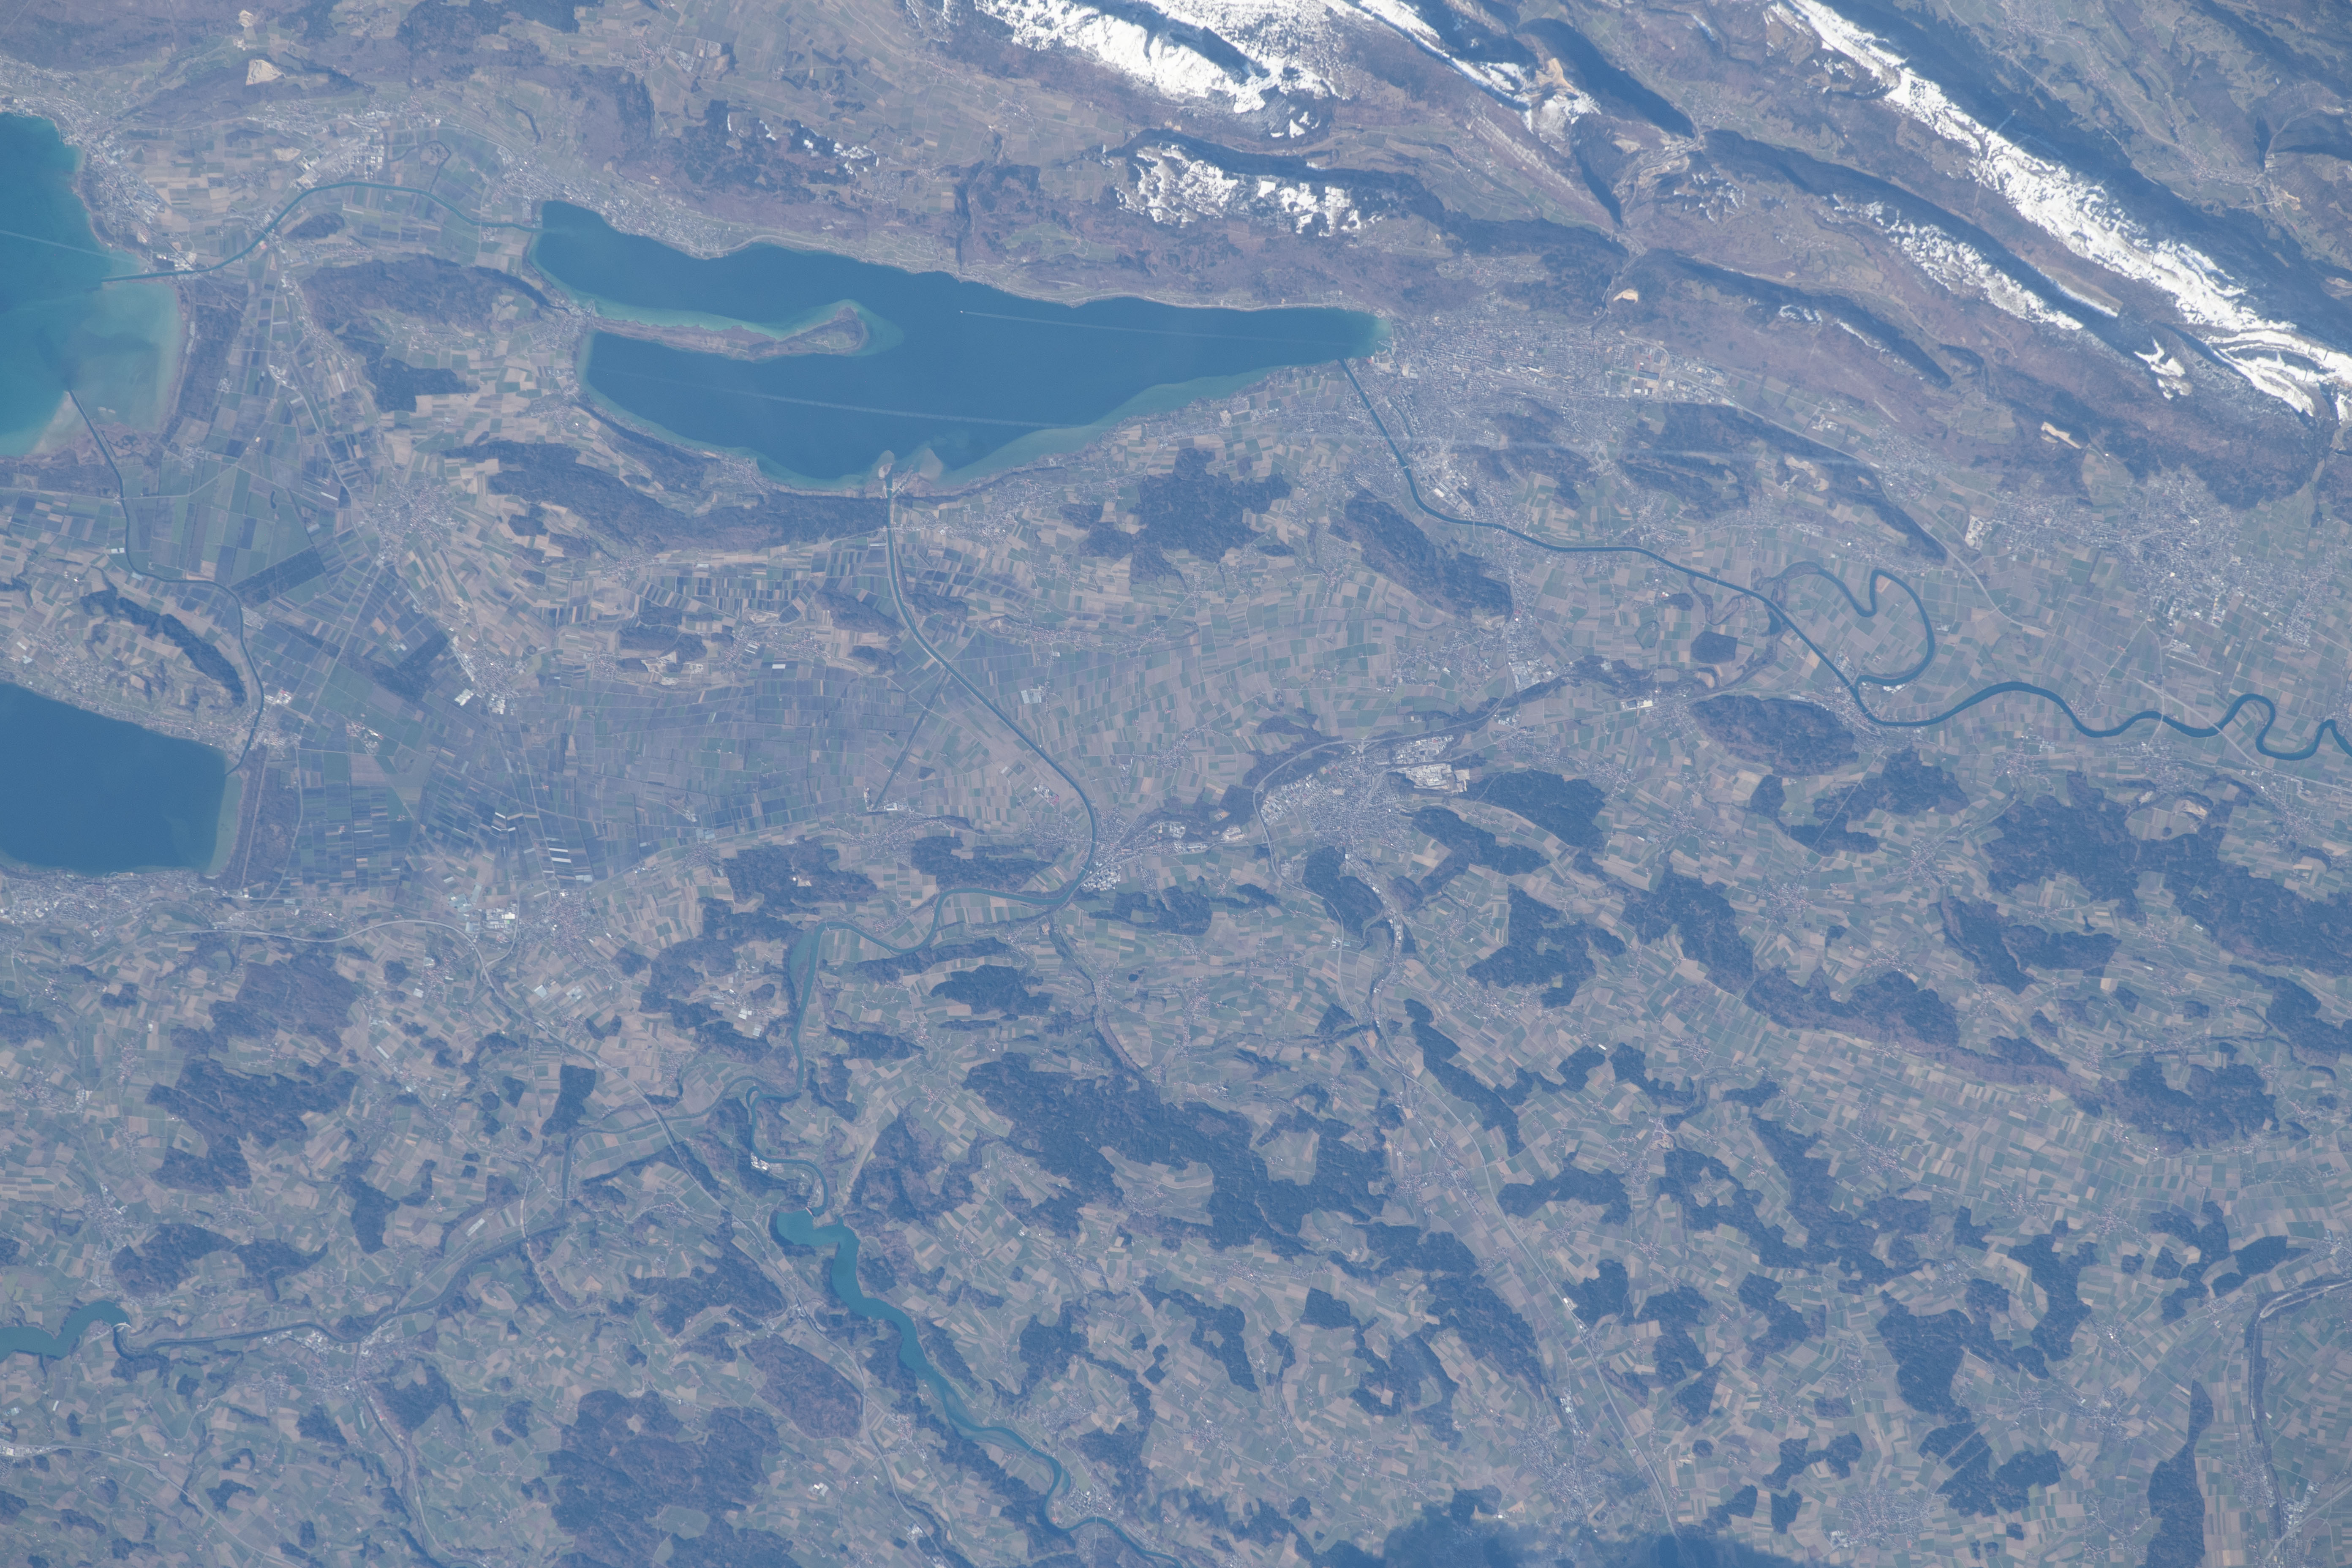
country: SWITZERLAND
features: LAKE NEUCHA, TEL, LAKE BIEL
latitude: 47.1
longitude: 7.3
